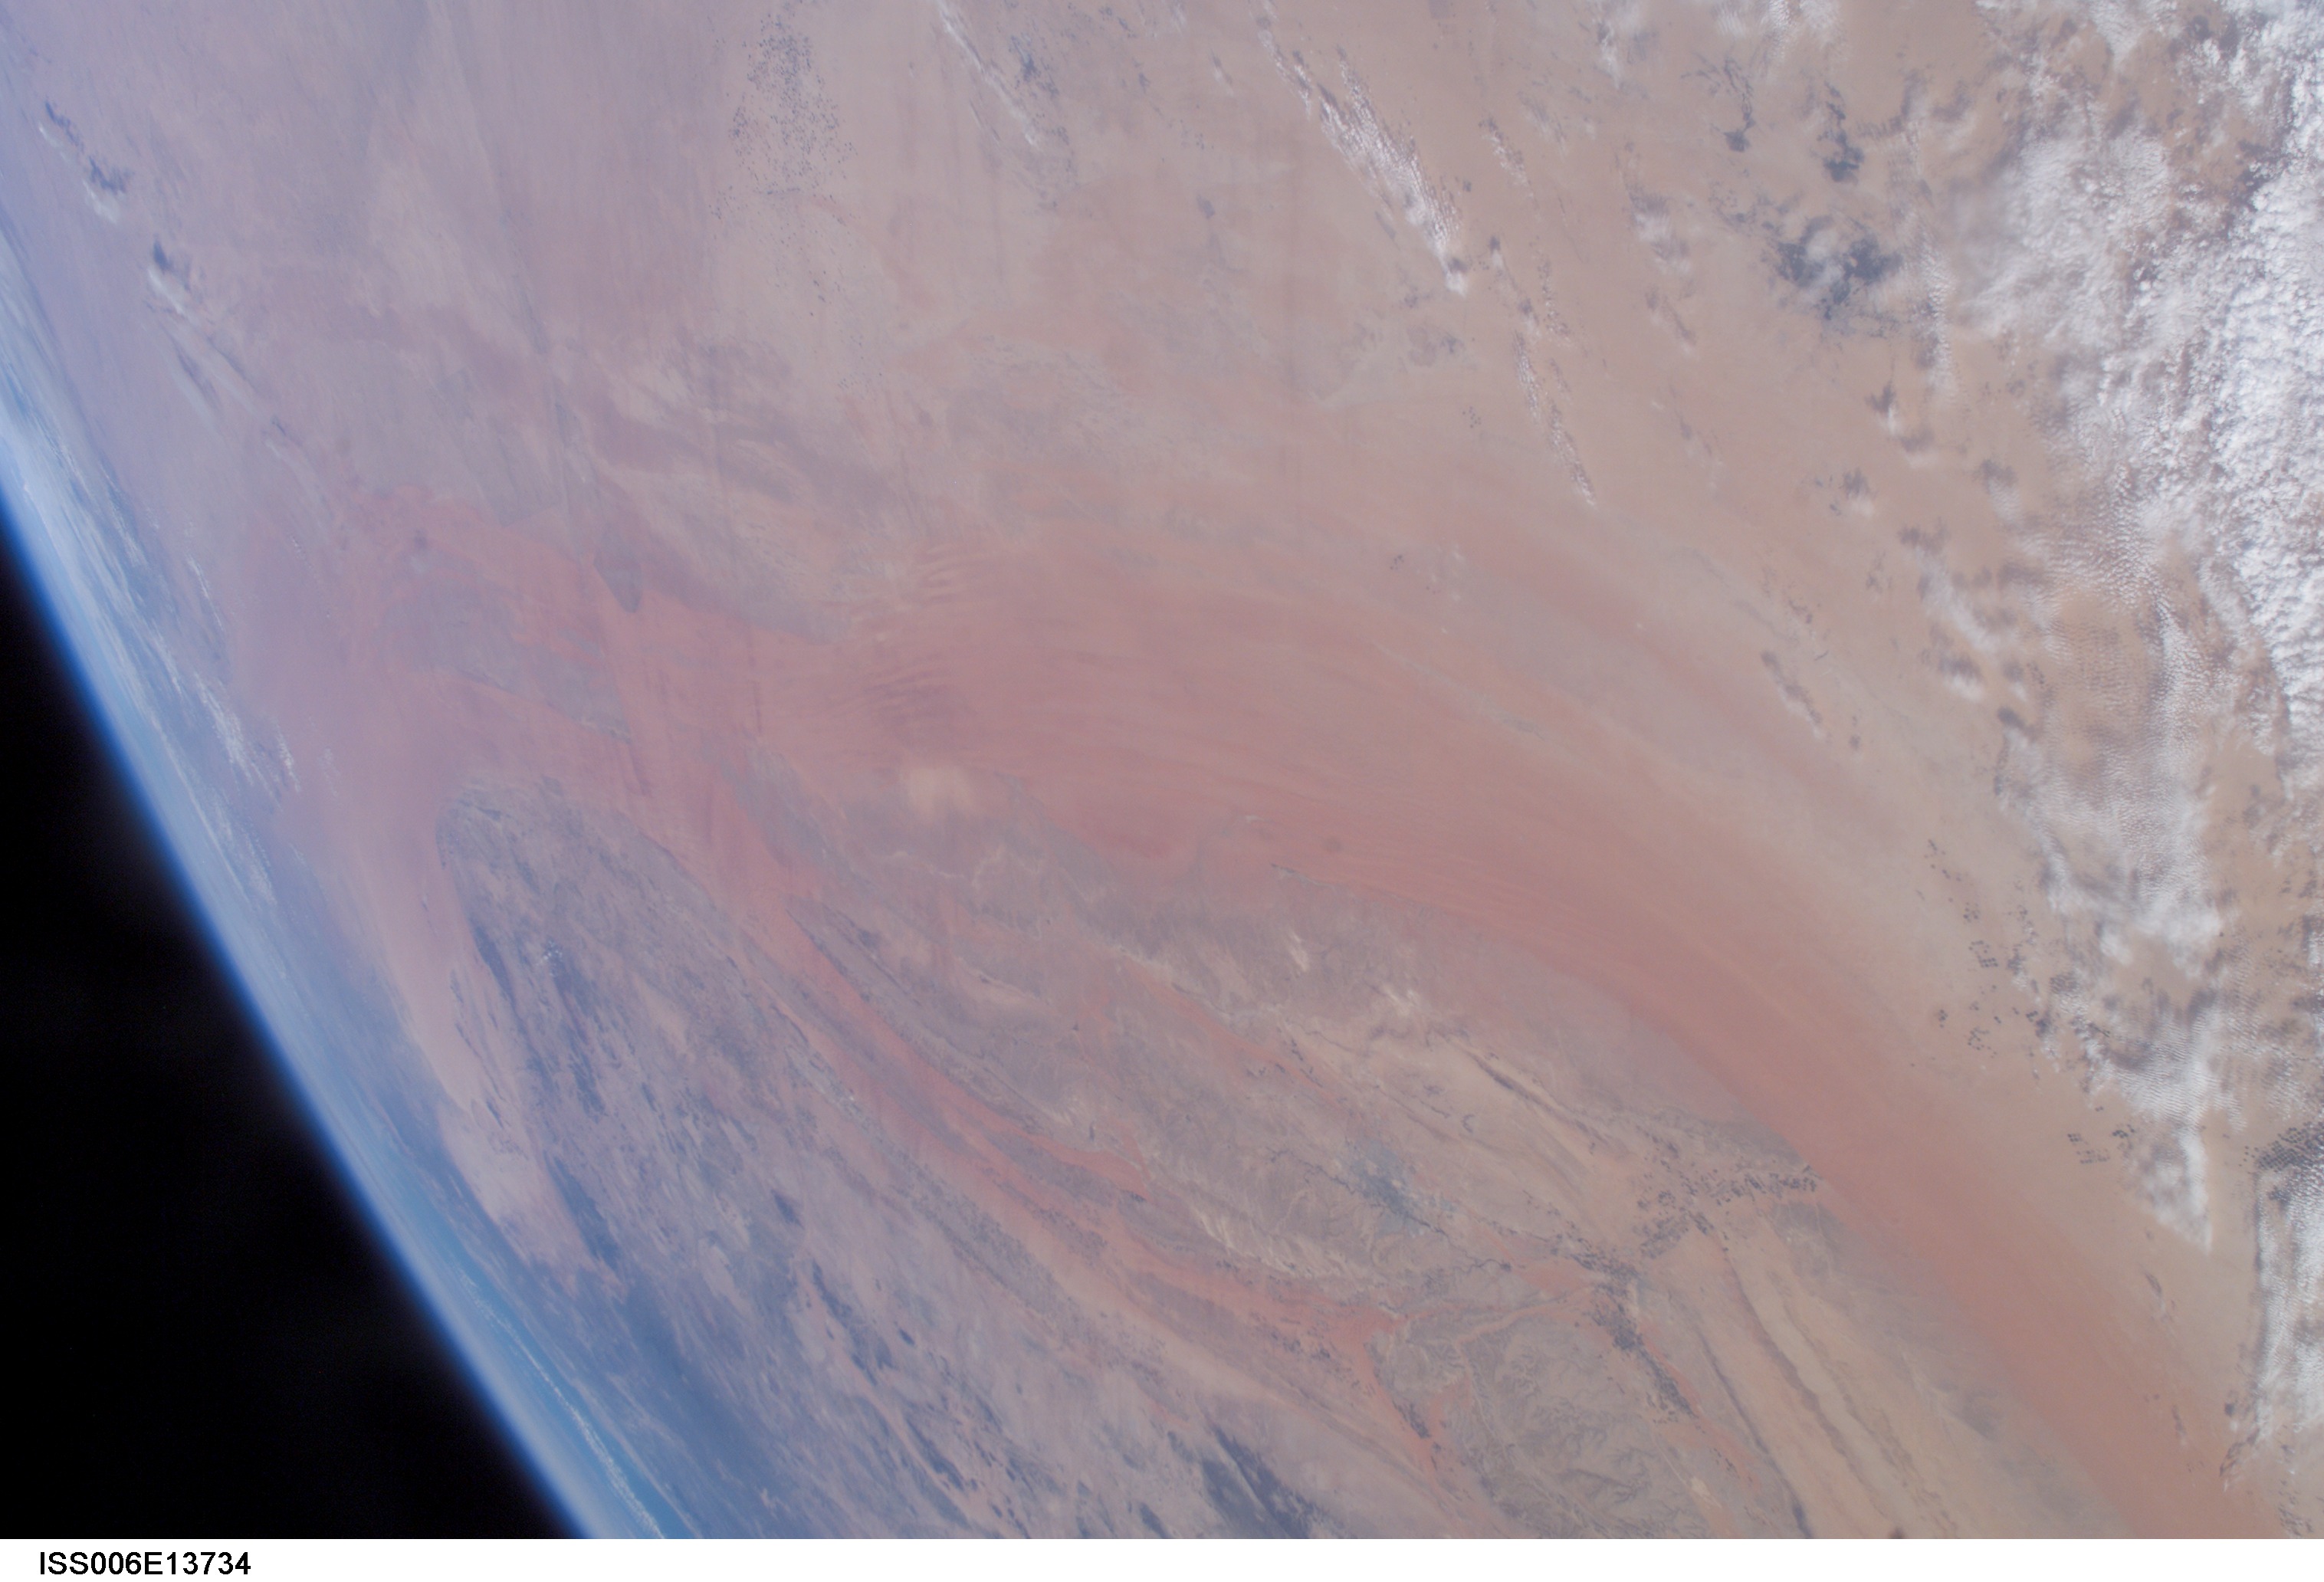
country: SAUDI ARABIA
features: PAN-AD DAHNA TO RED SEA
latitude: 26.0
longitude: 47.0
